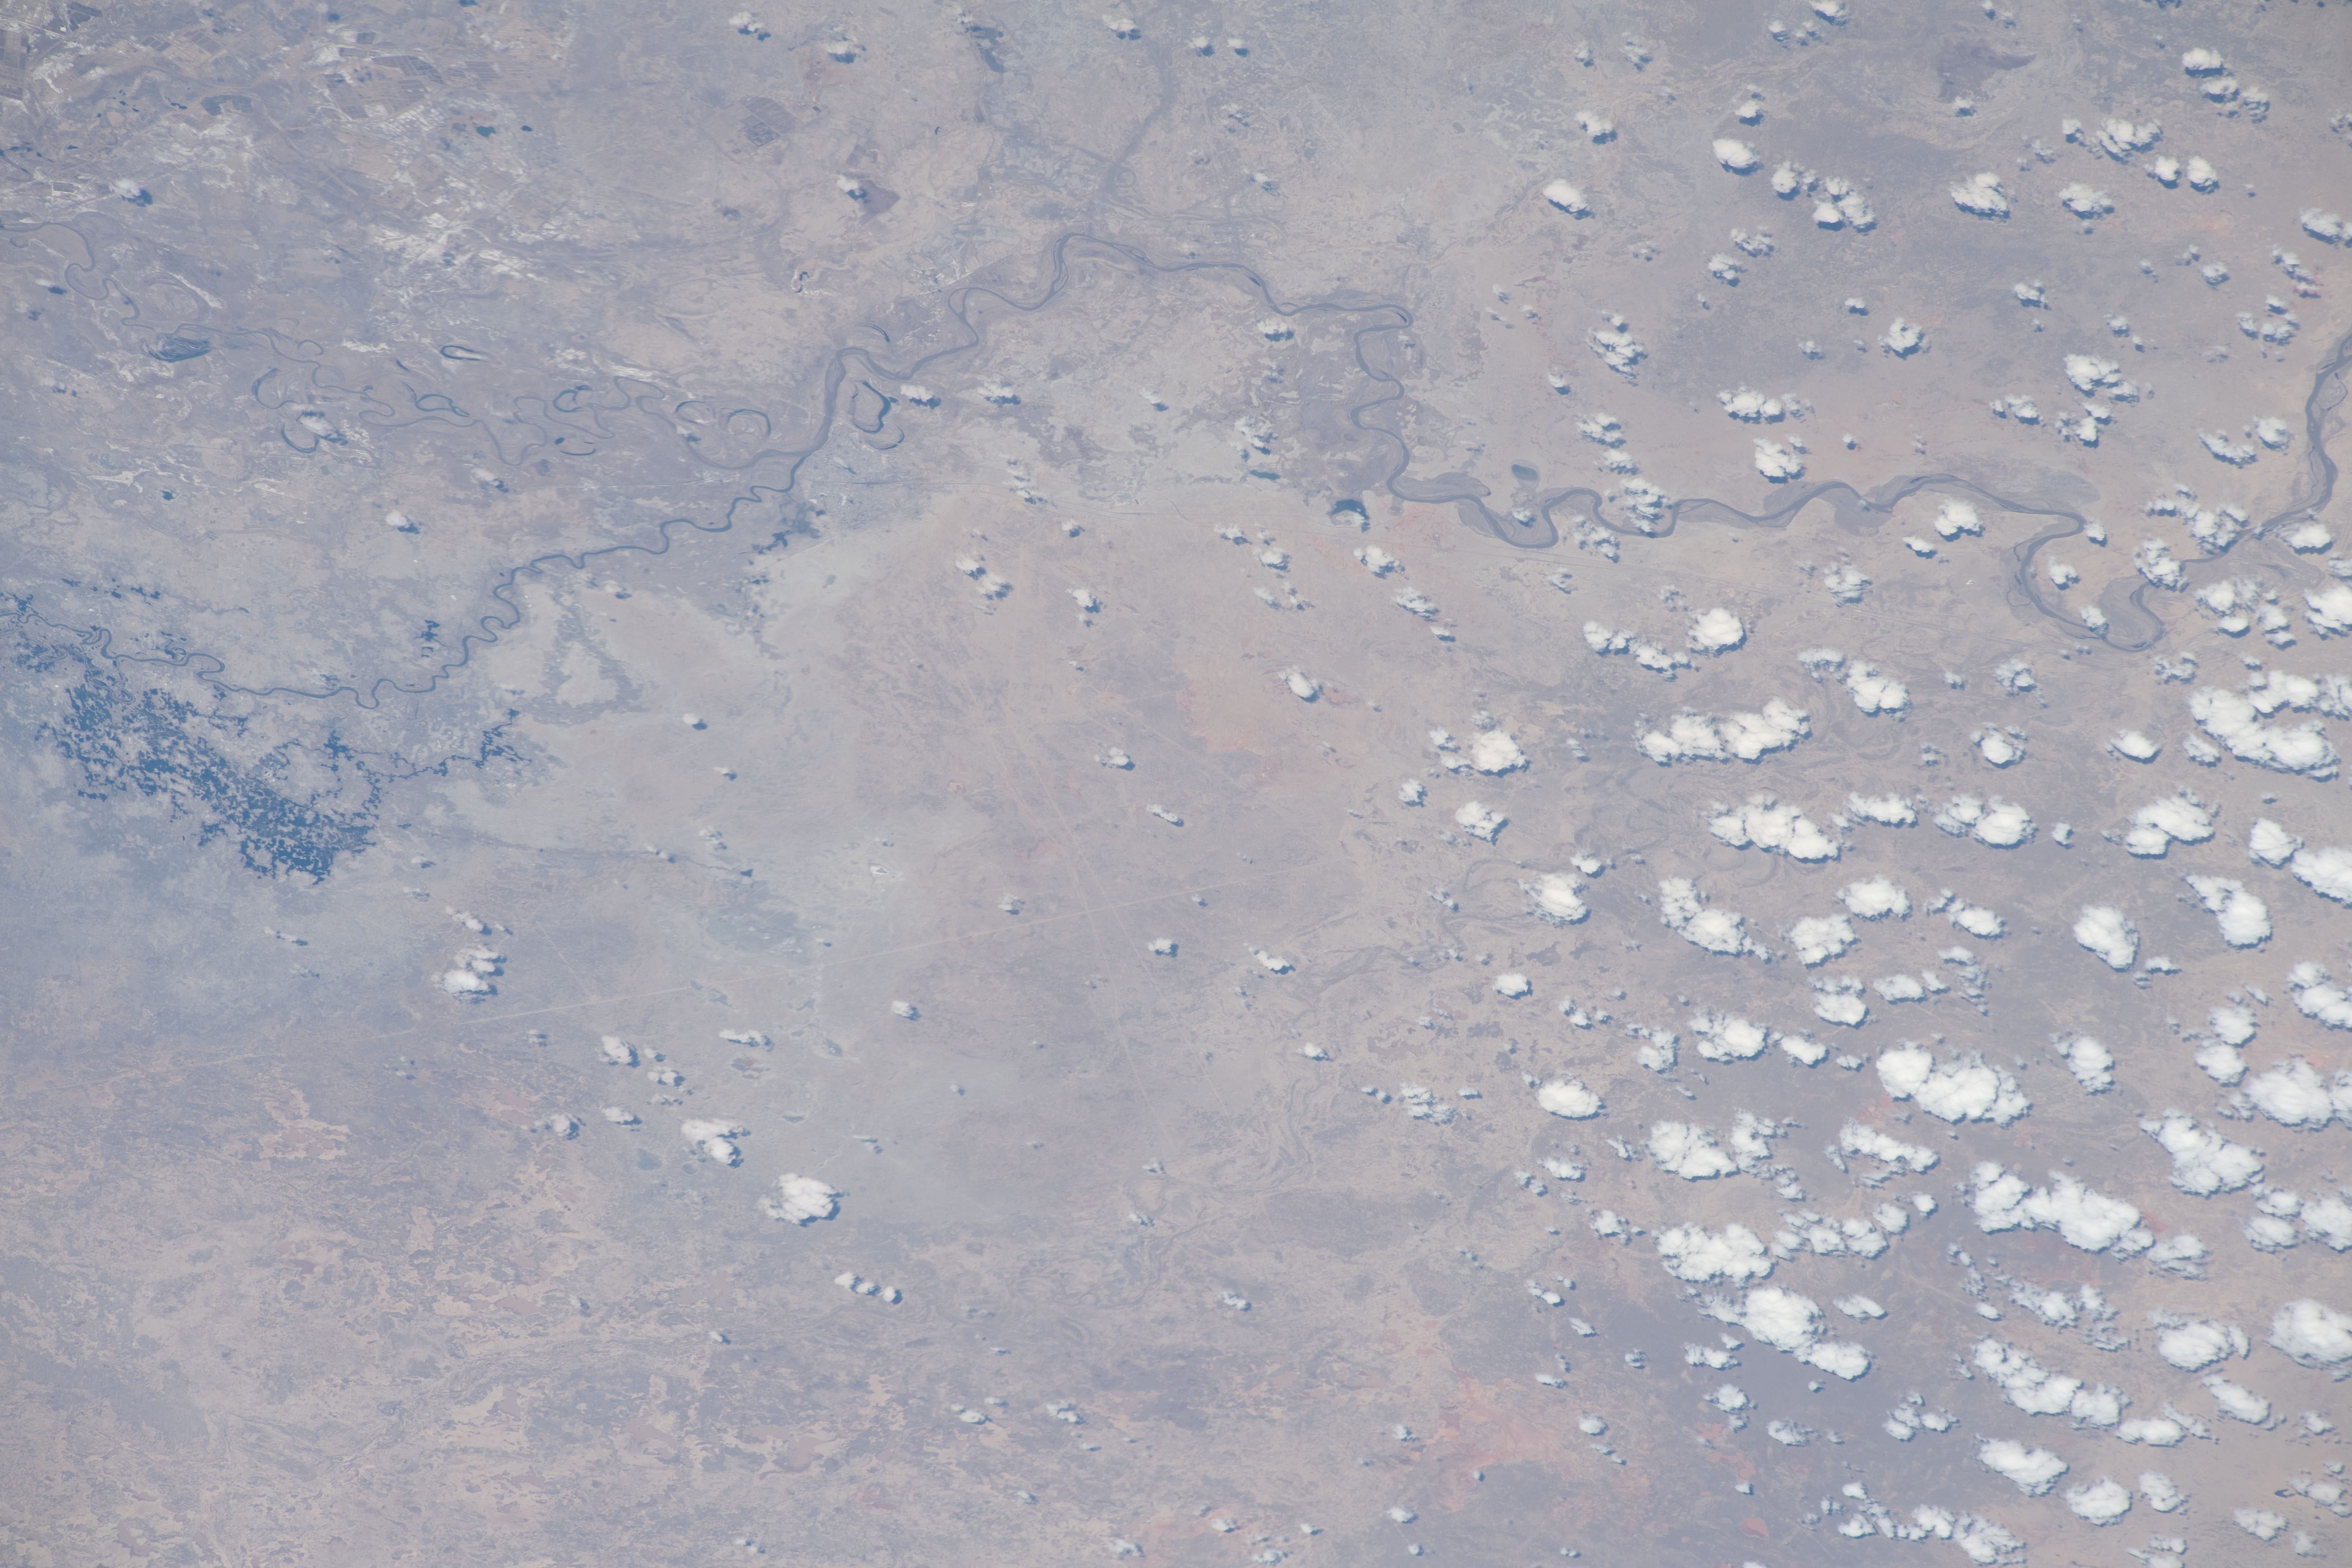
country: KAZAKHSTAN
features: RIVER
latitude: 45.6
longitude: 64.2
